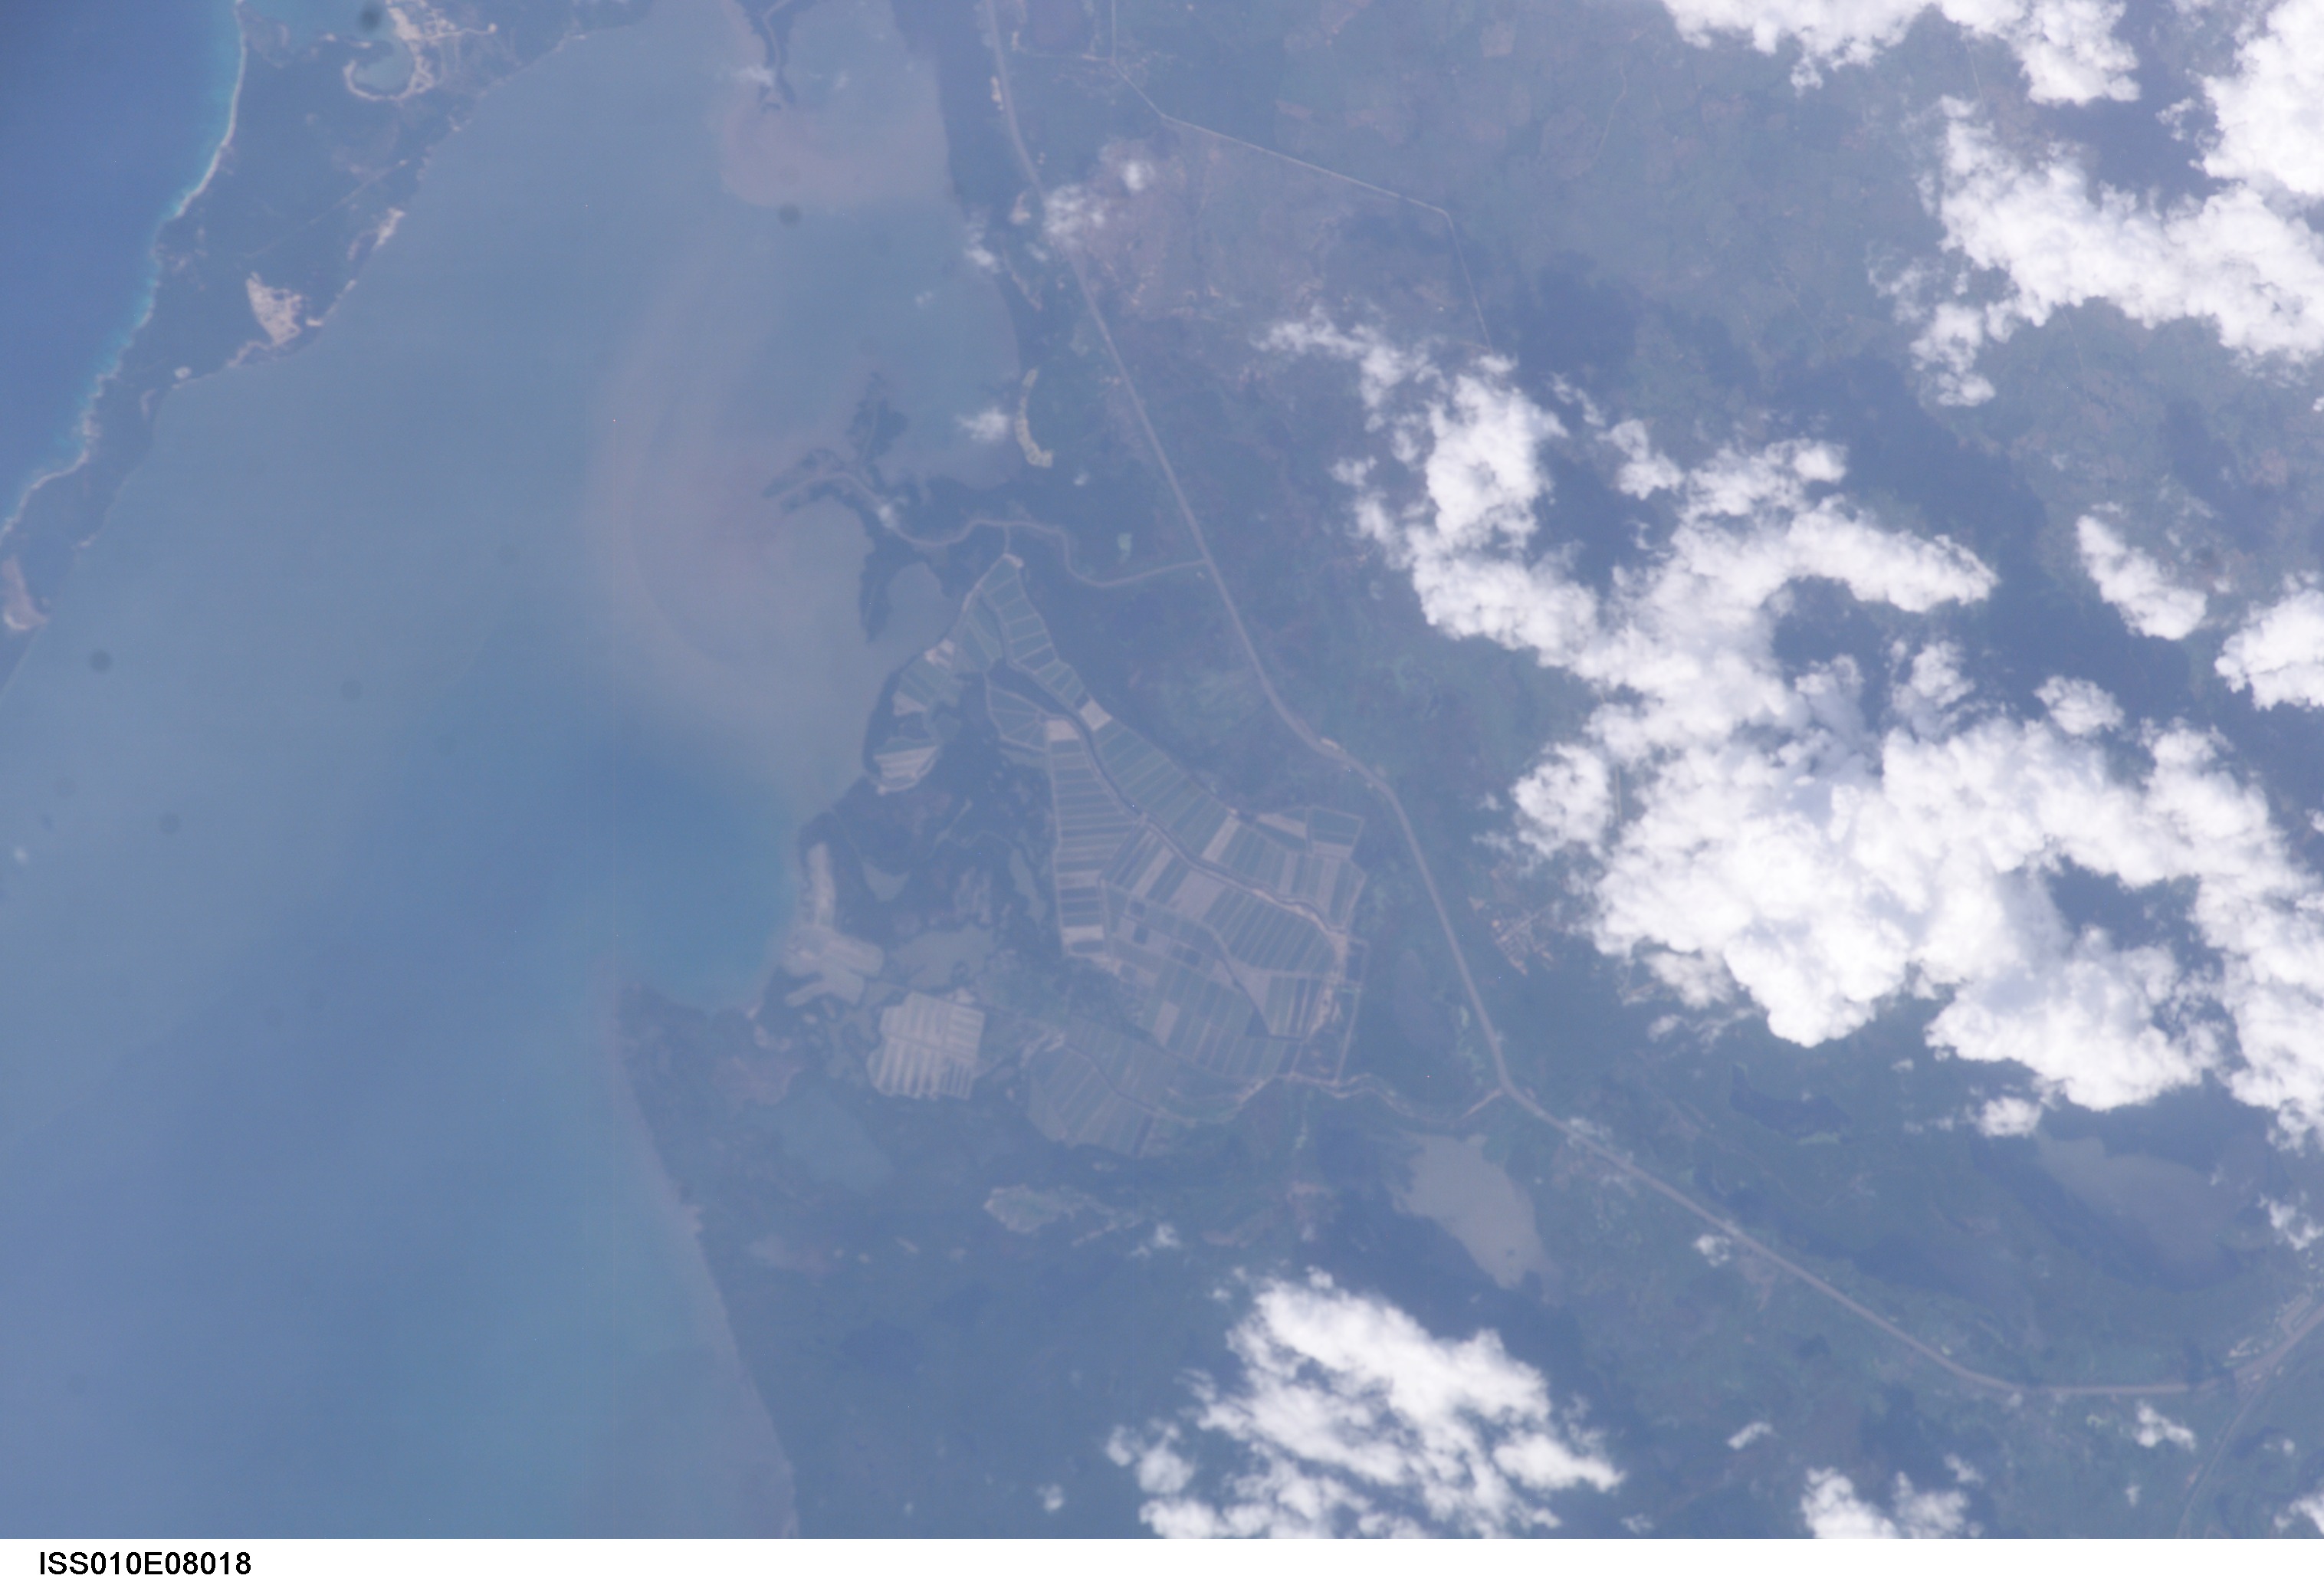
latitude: 10.1
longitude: -75.5
